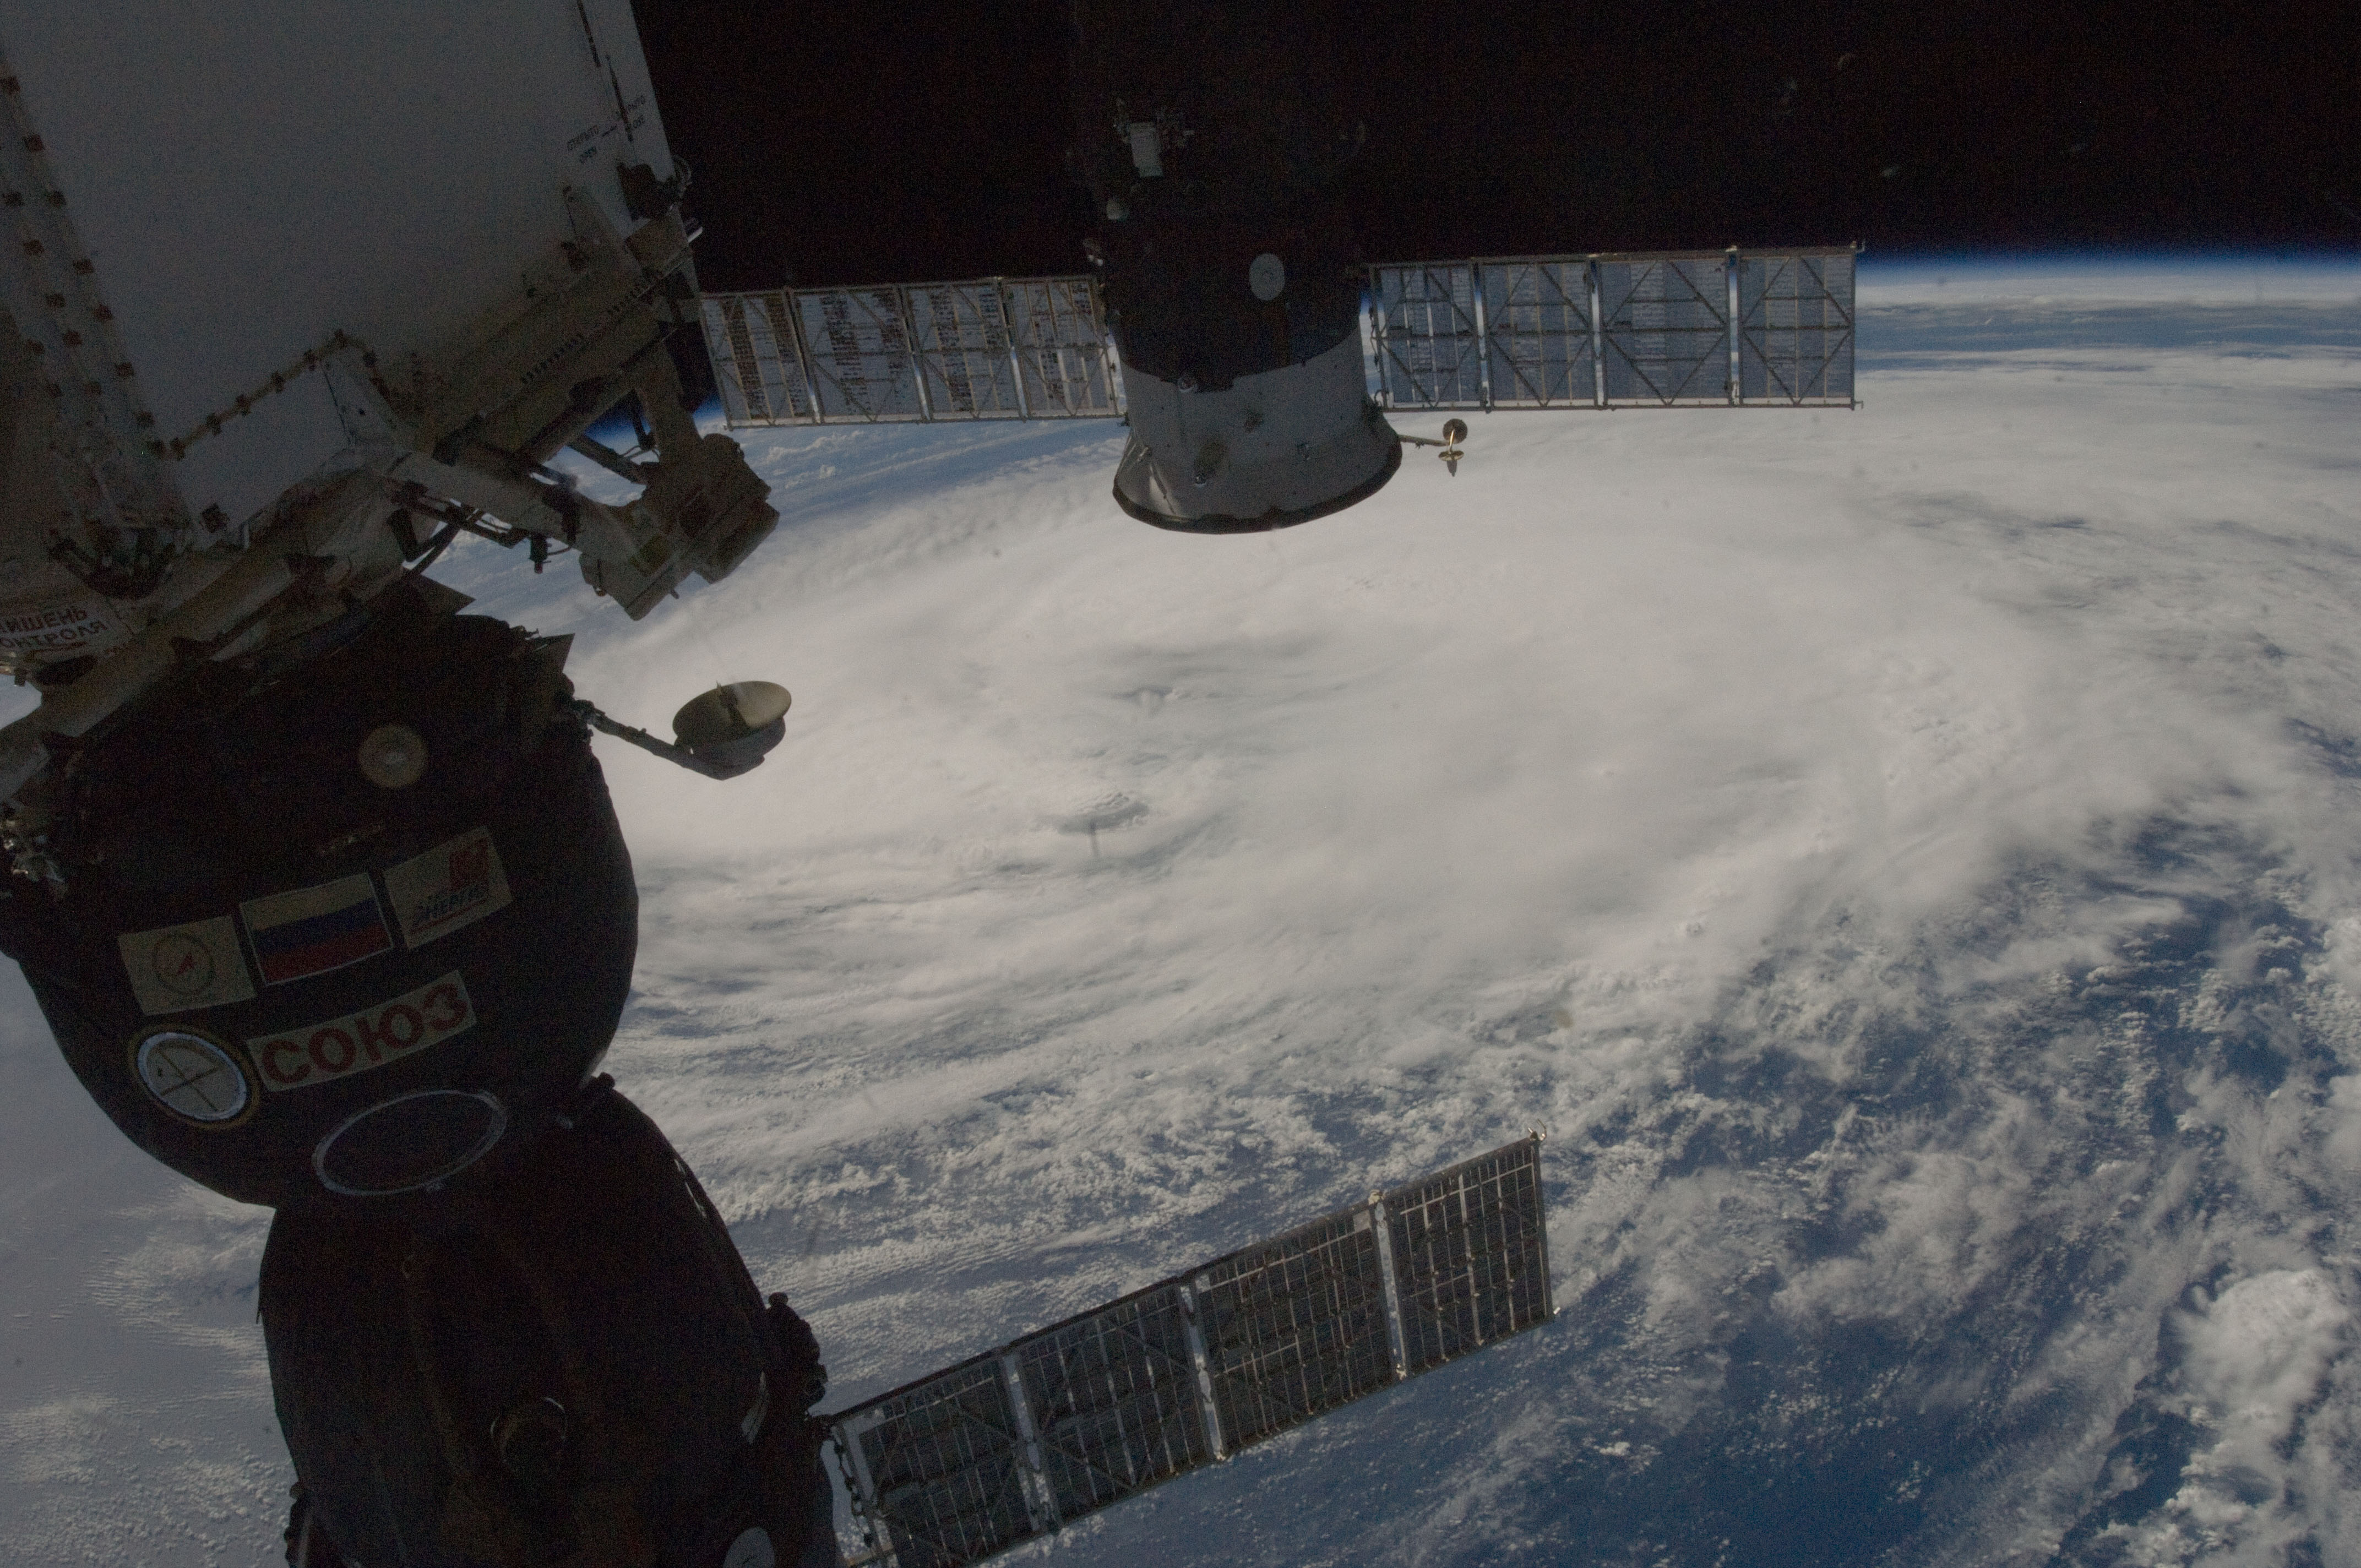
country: ATLANTIC OCEAN
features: PAN-TROPICAL STORM LESLIE, ISS
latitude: 33.5
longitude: -62.0
